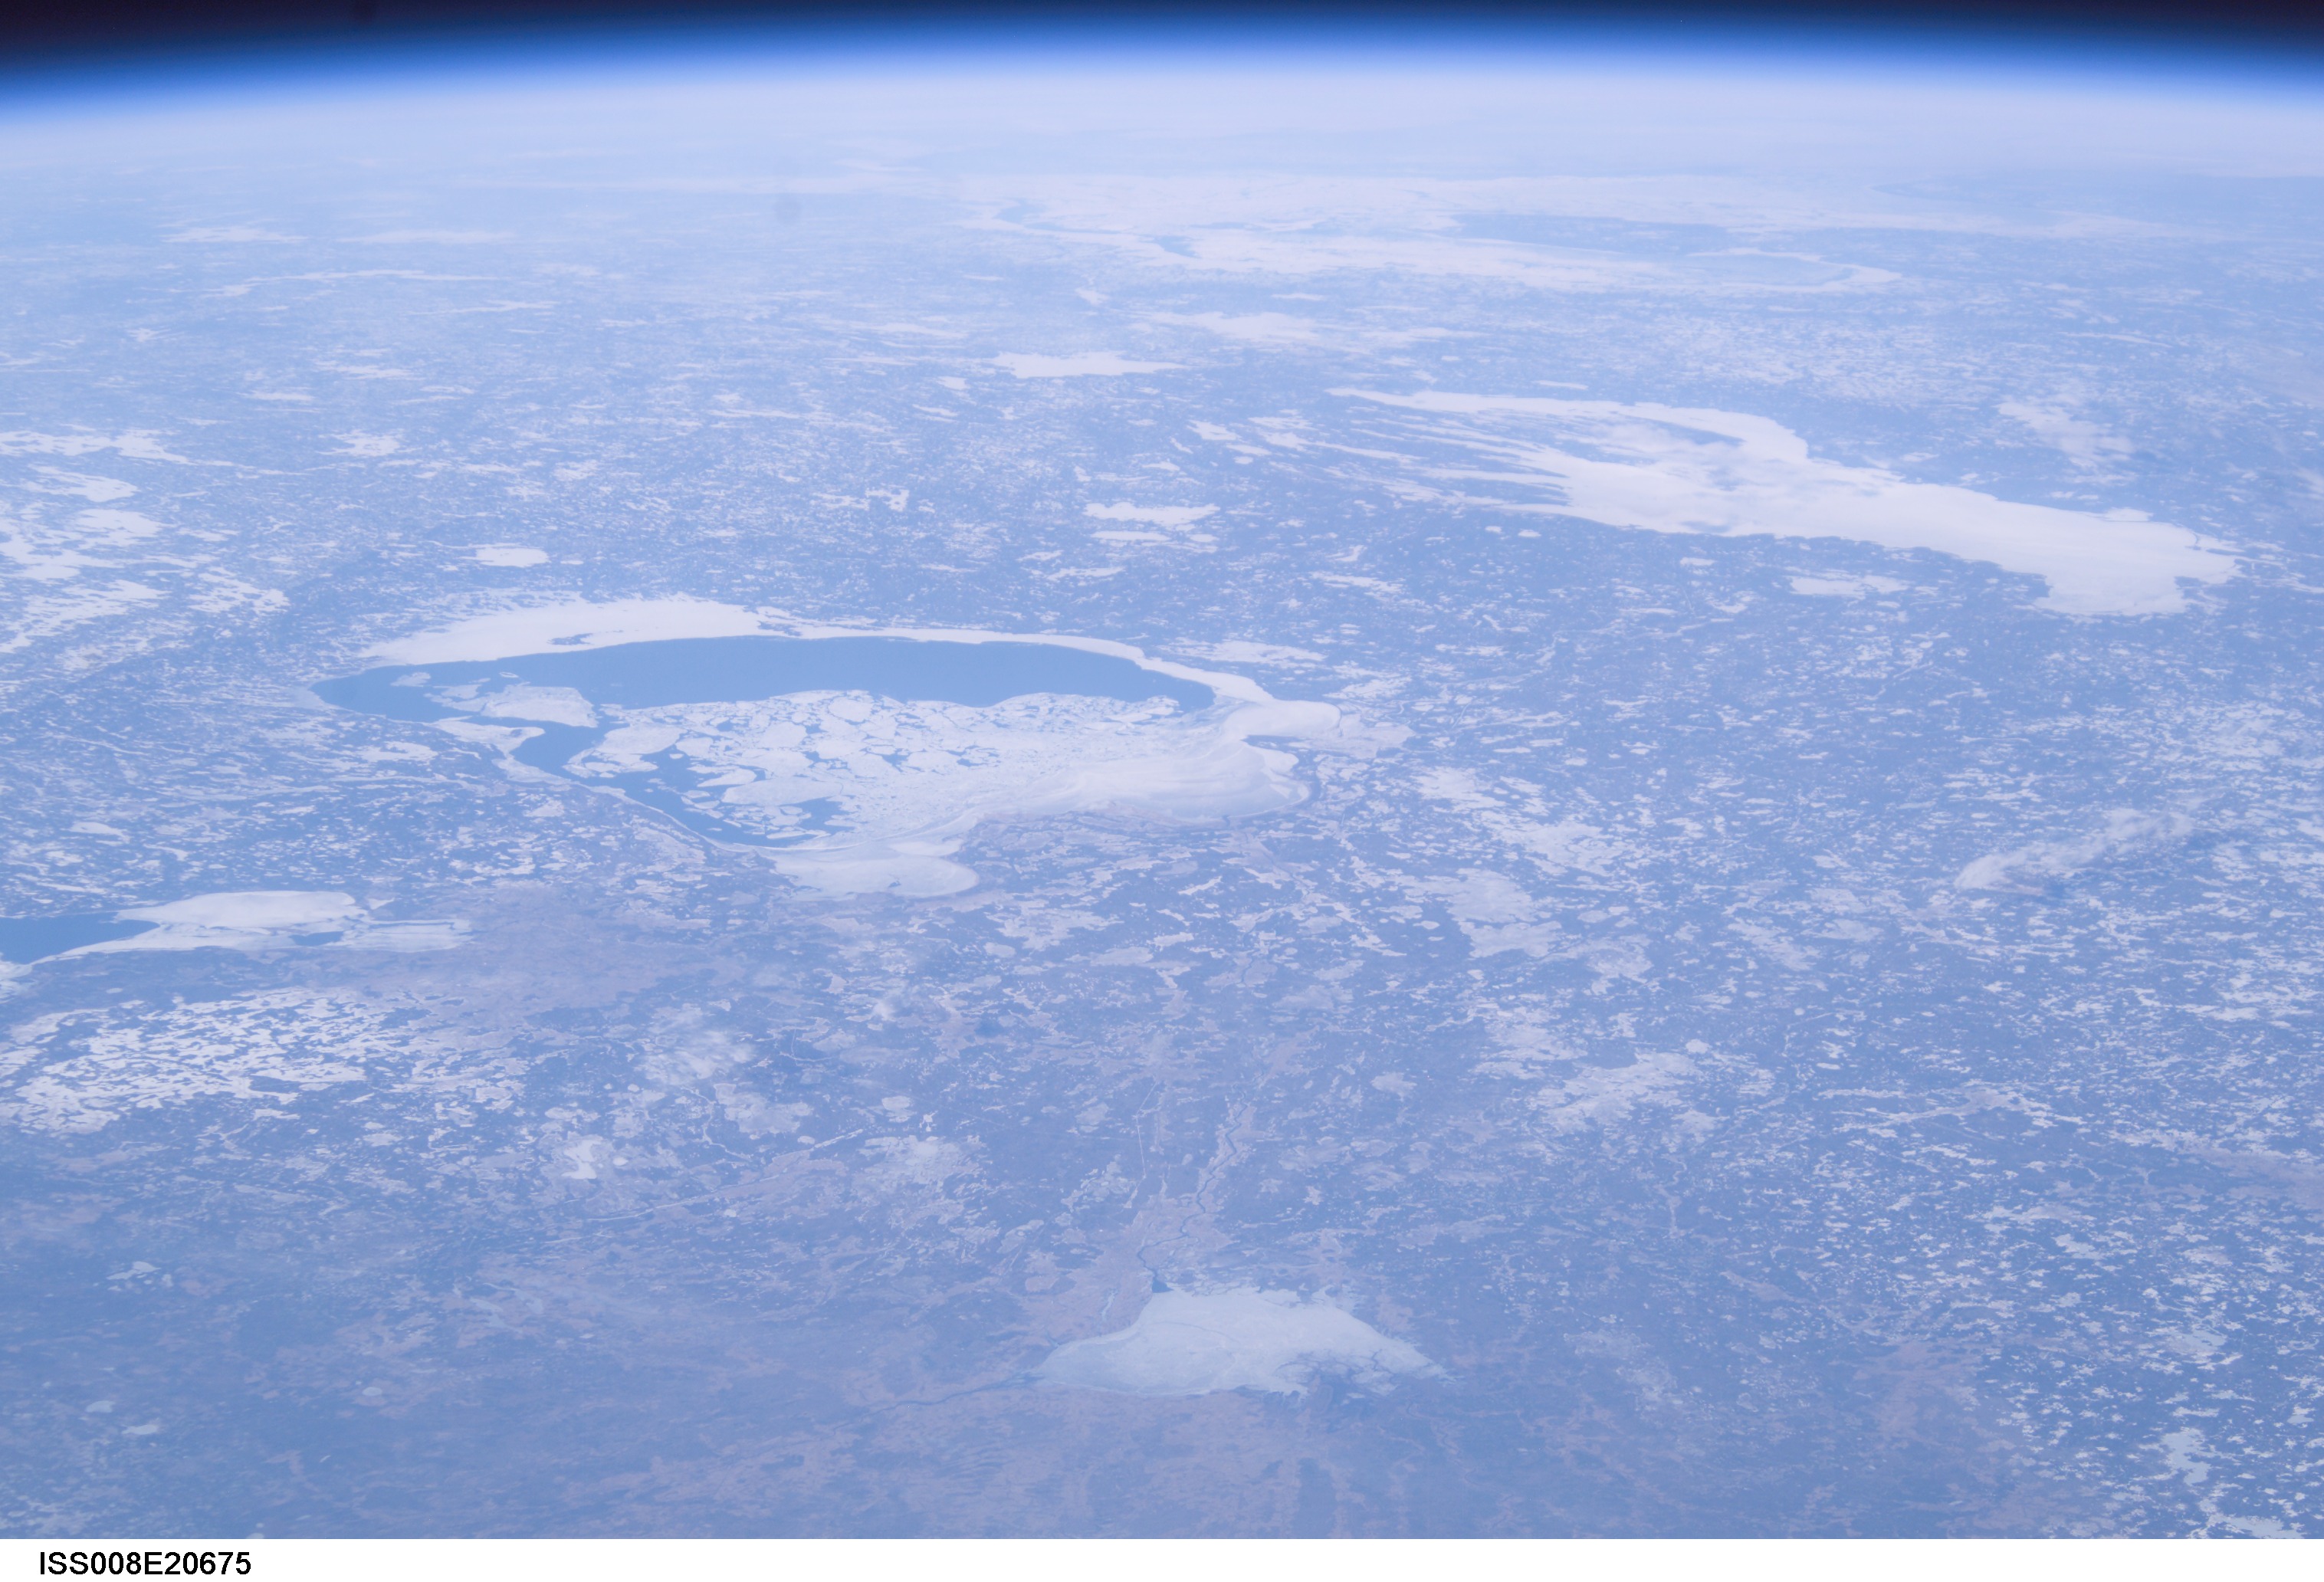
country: RUSSIAN FEDERATION
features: L. LADOGA, L. ILMEN, L. ONEGA, ATMOSPHERIC LIMB
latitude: 60.5
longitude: 33.0
